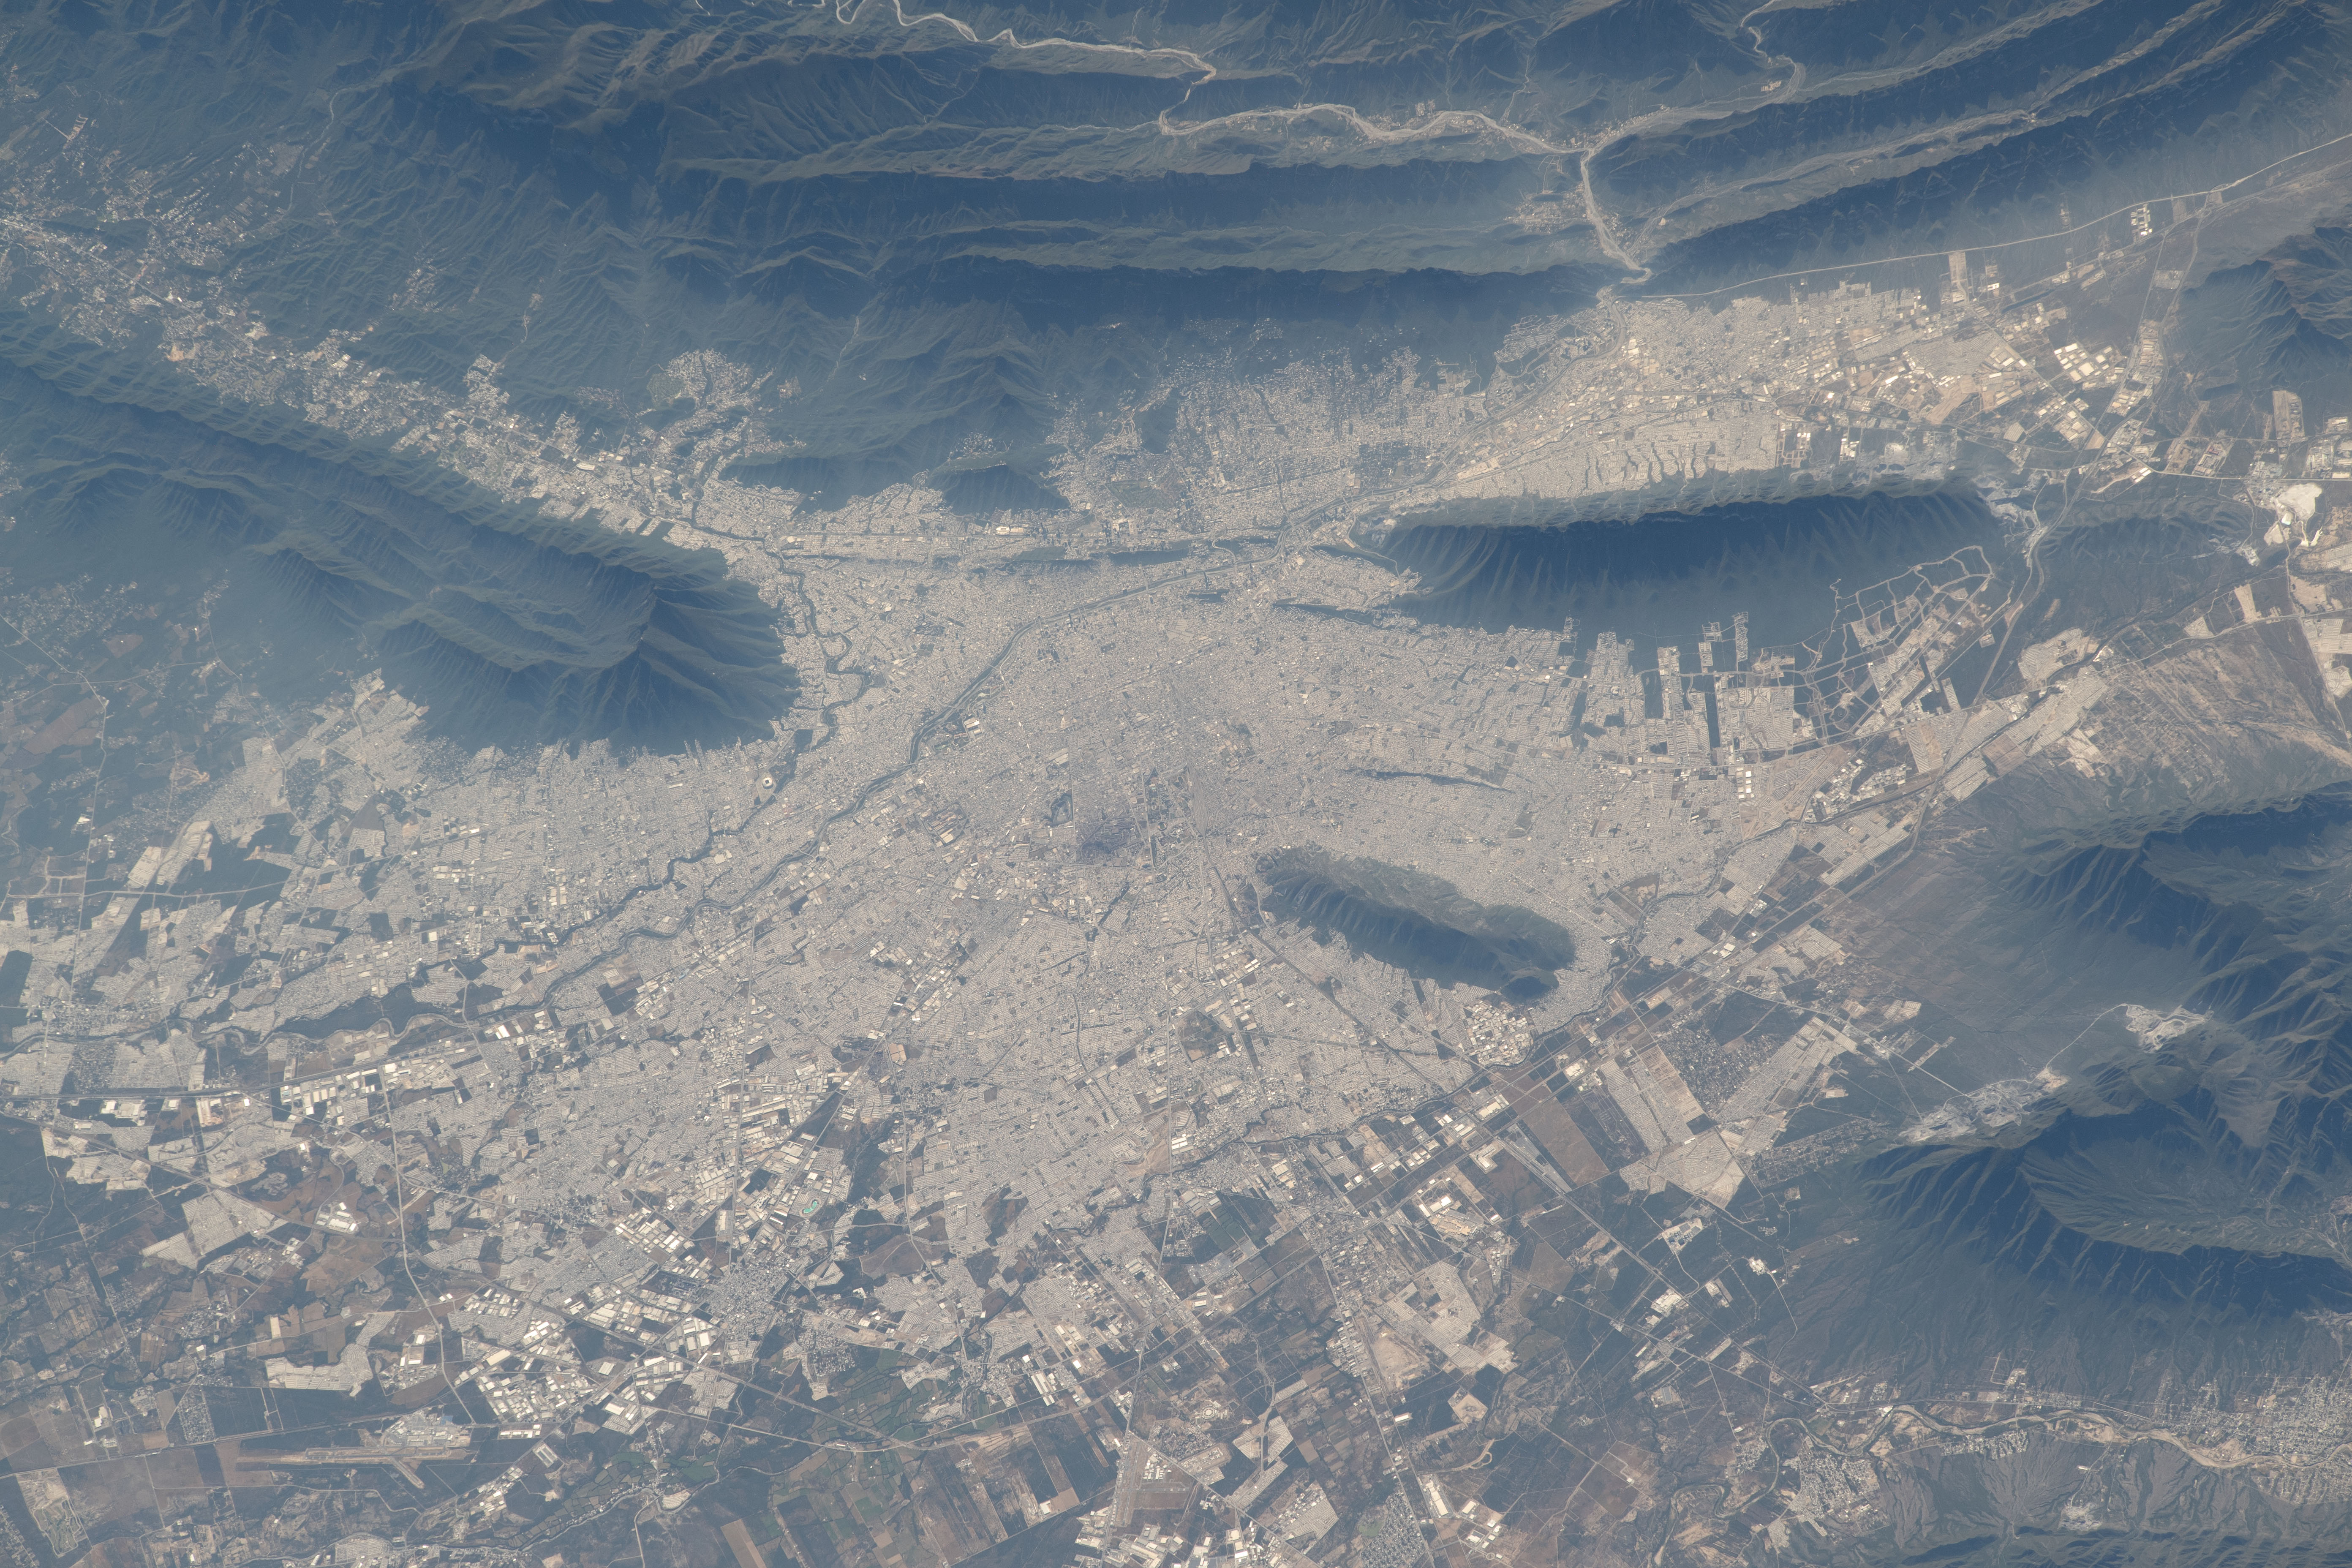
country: MEXICO
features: MONTERREY, SIERRA EL FRAILE Y SAN MIGUEL
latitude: 25.7
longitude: -100.3
